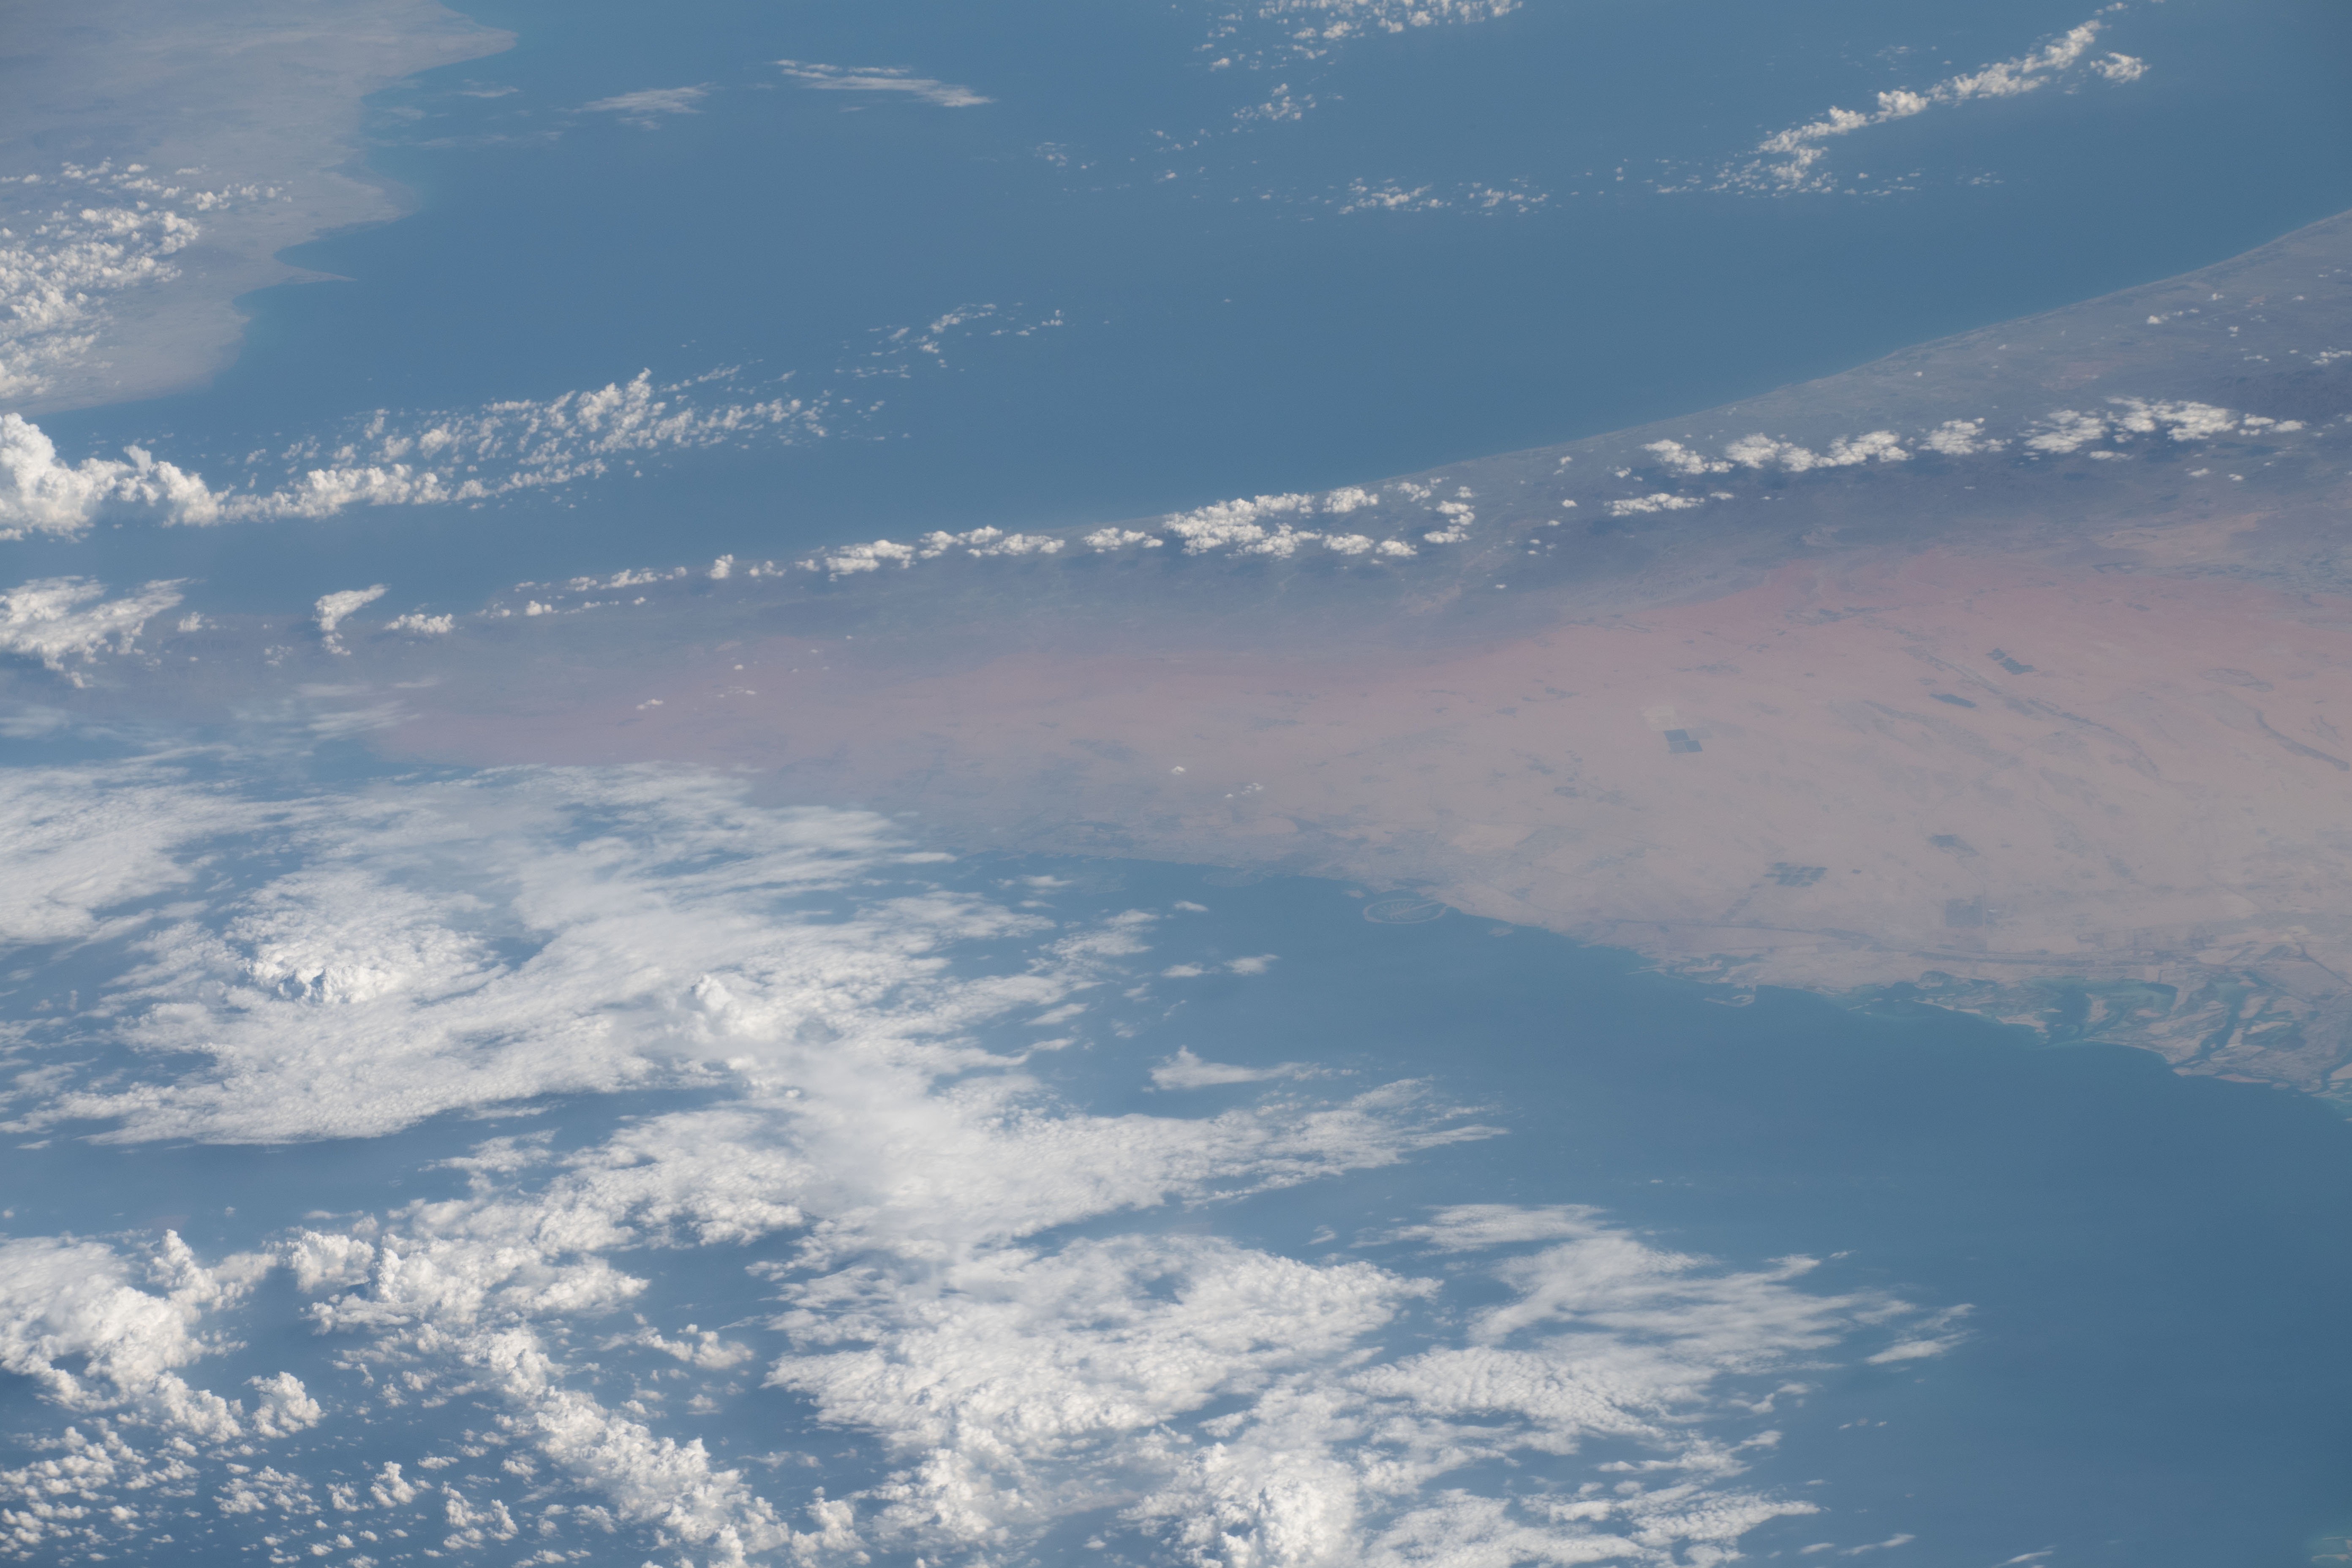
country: UNITED ARAB EMIRATES
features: PERSIAN GULF, UNITED ARAB EMIRATES
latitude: 25.1
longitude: 55.1
